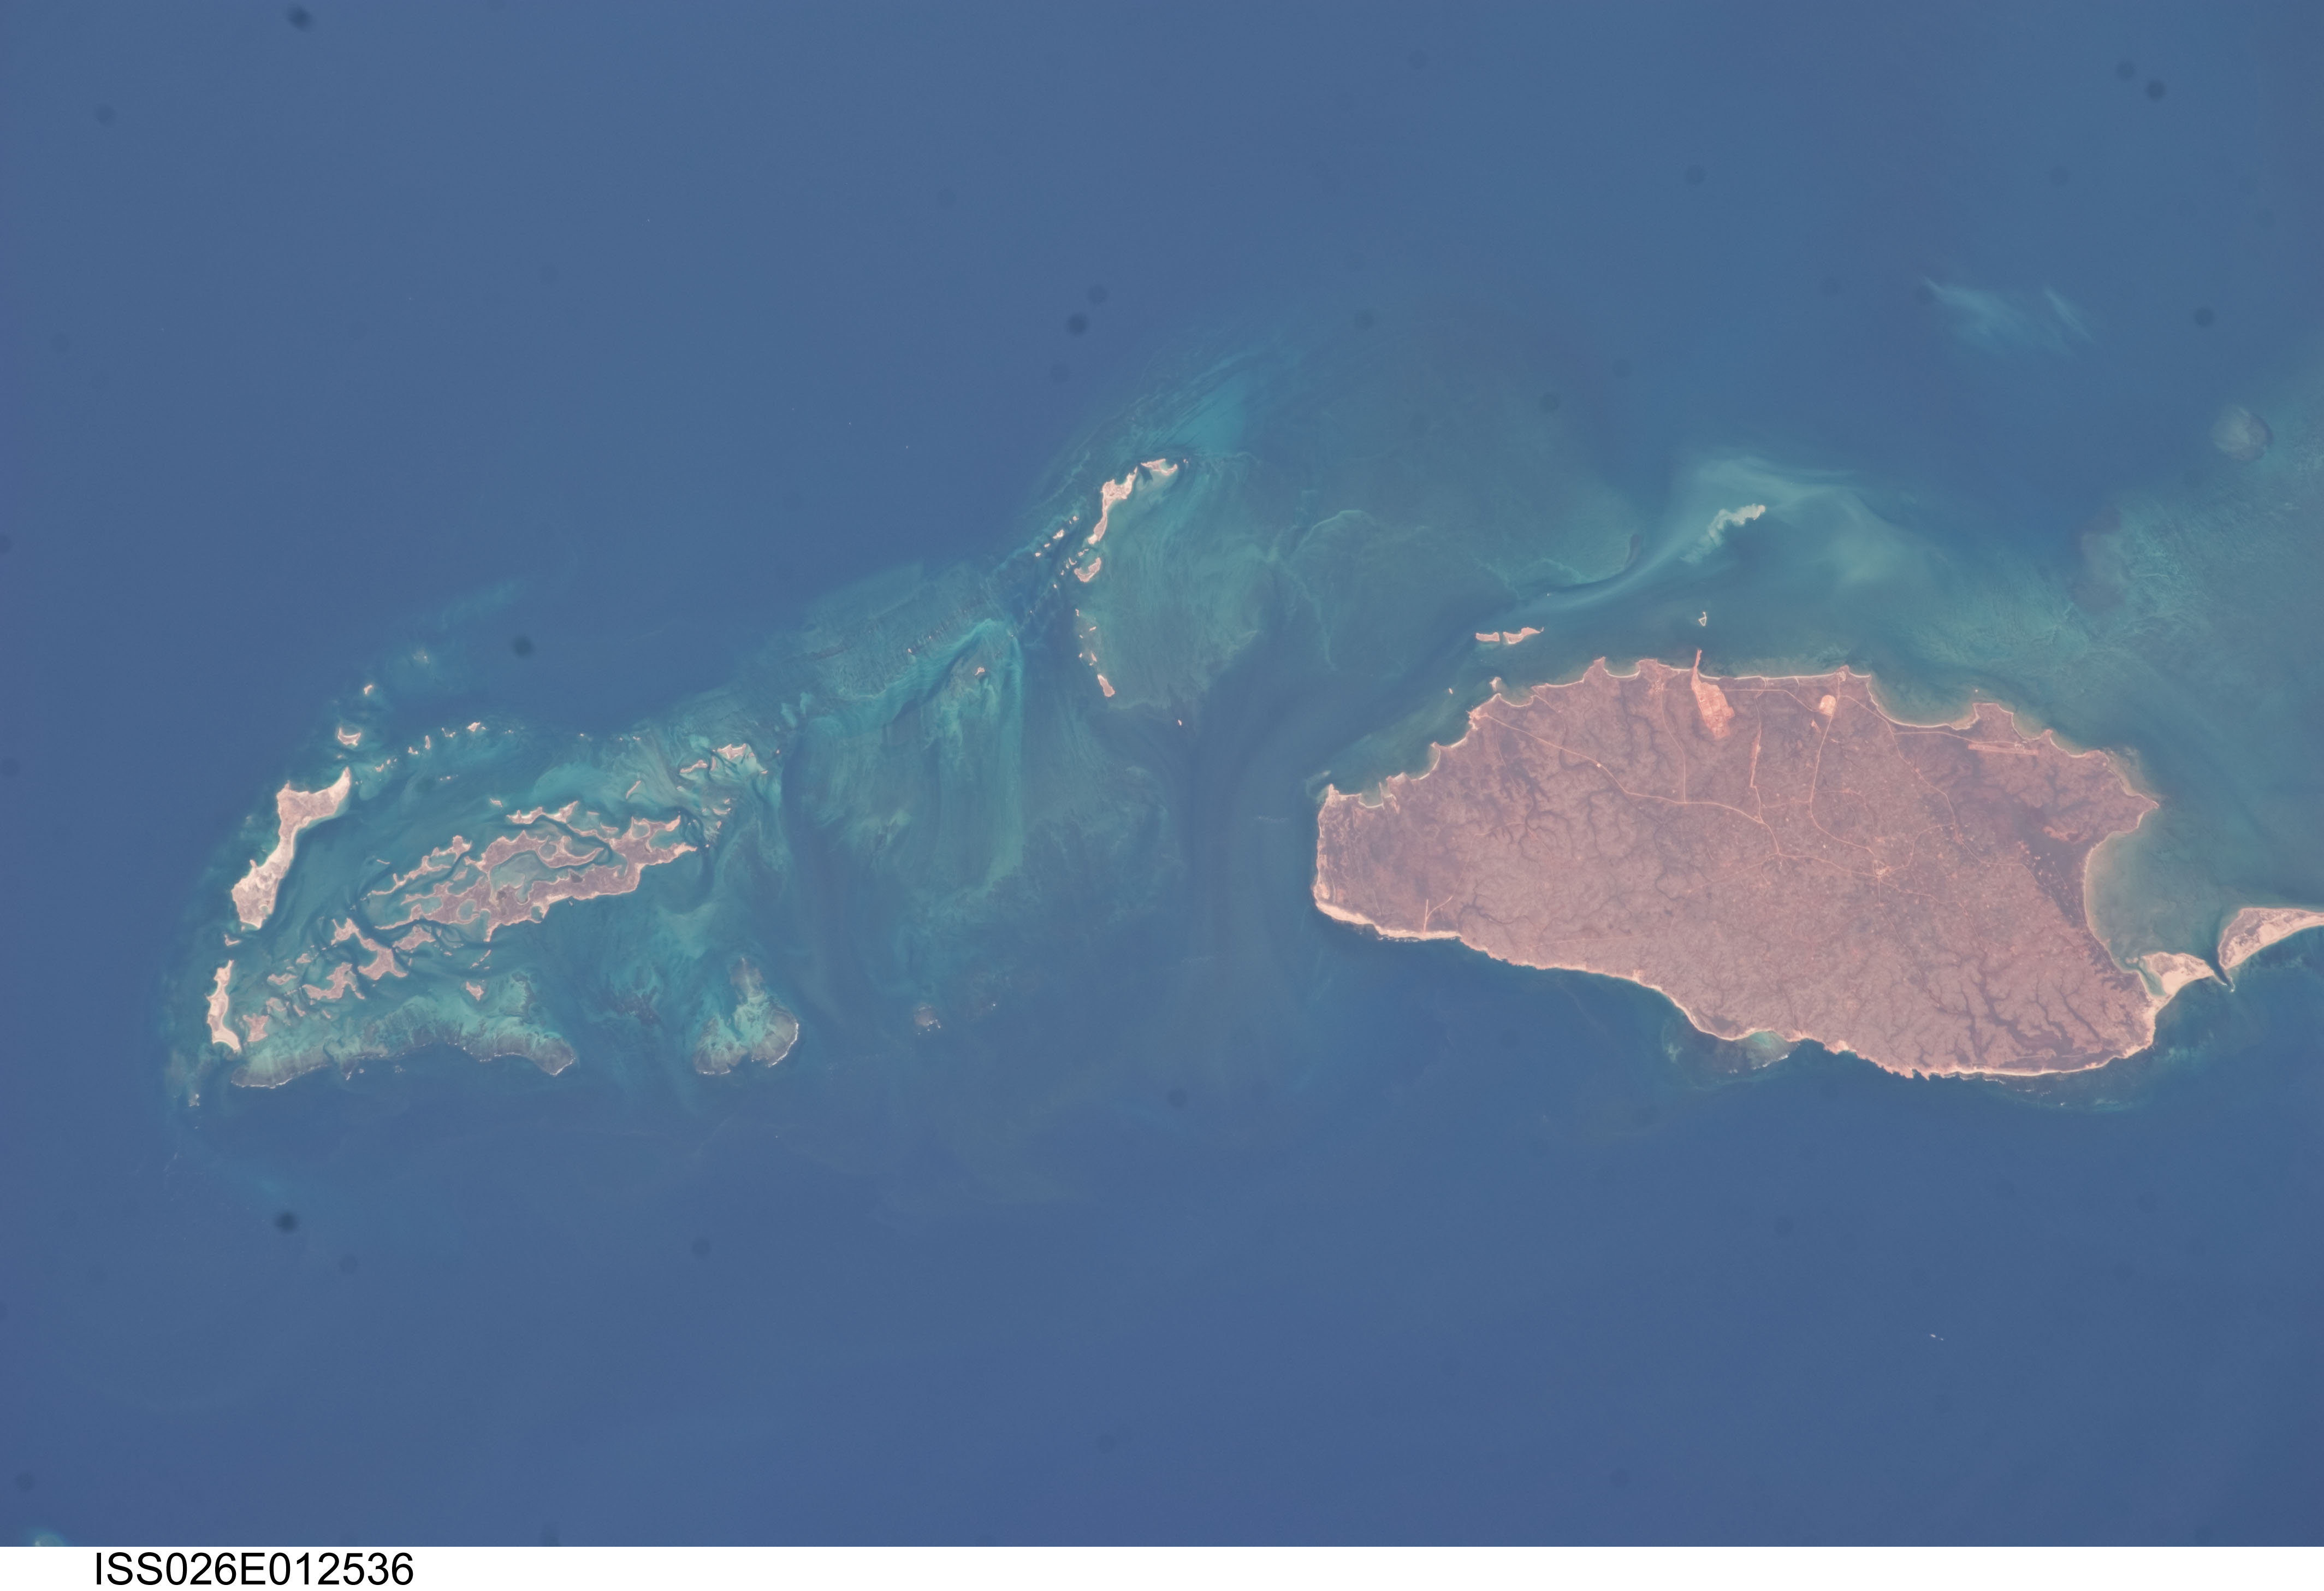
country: AUSTRALIA-WA
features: INDIAN O., BARROW I., MONTE BELLO I., REEFS
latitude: -20.7
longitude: 115.5
